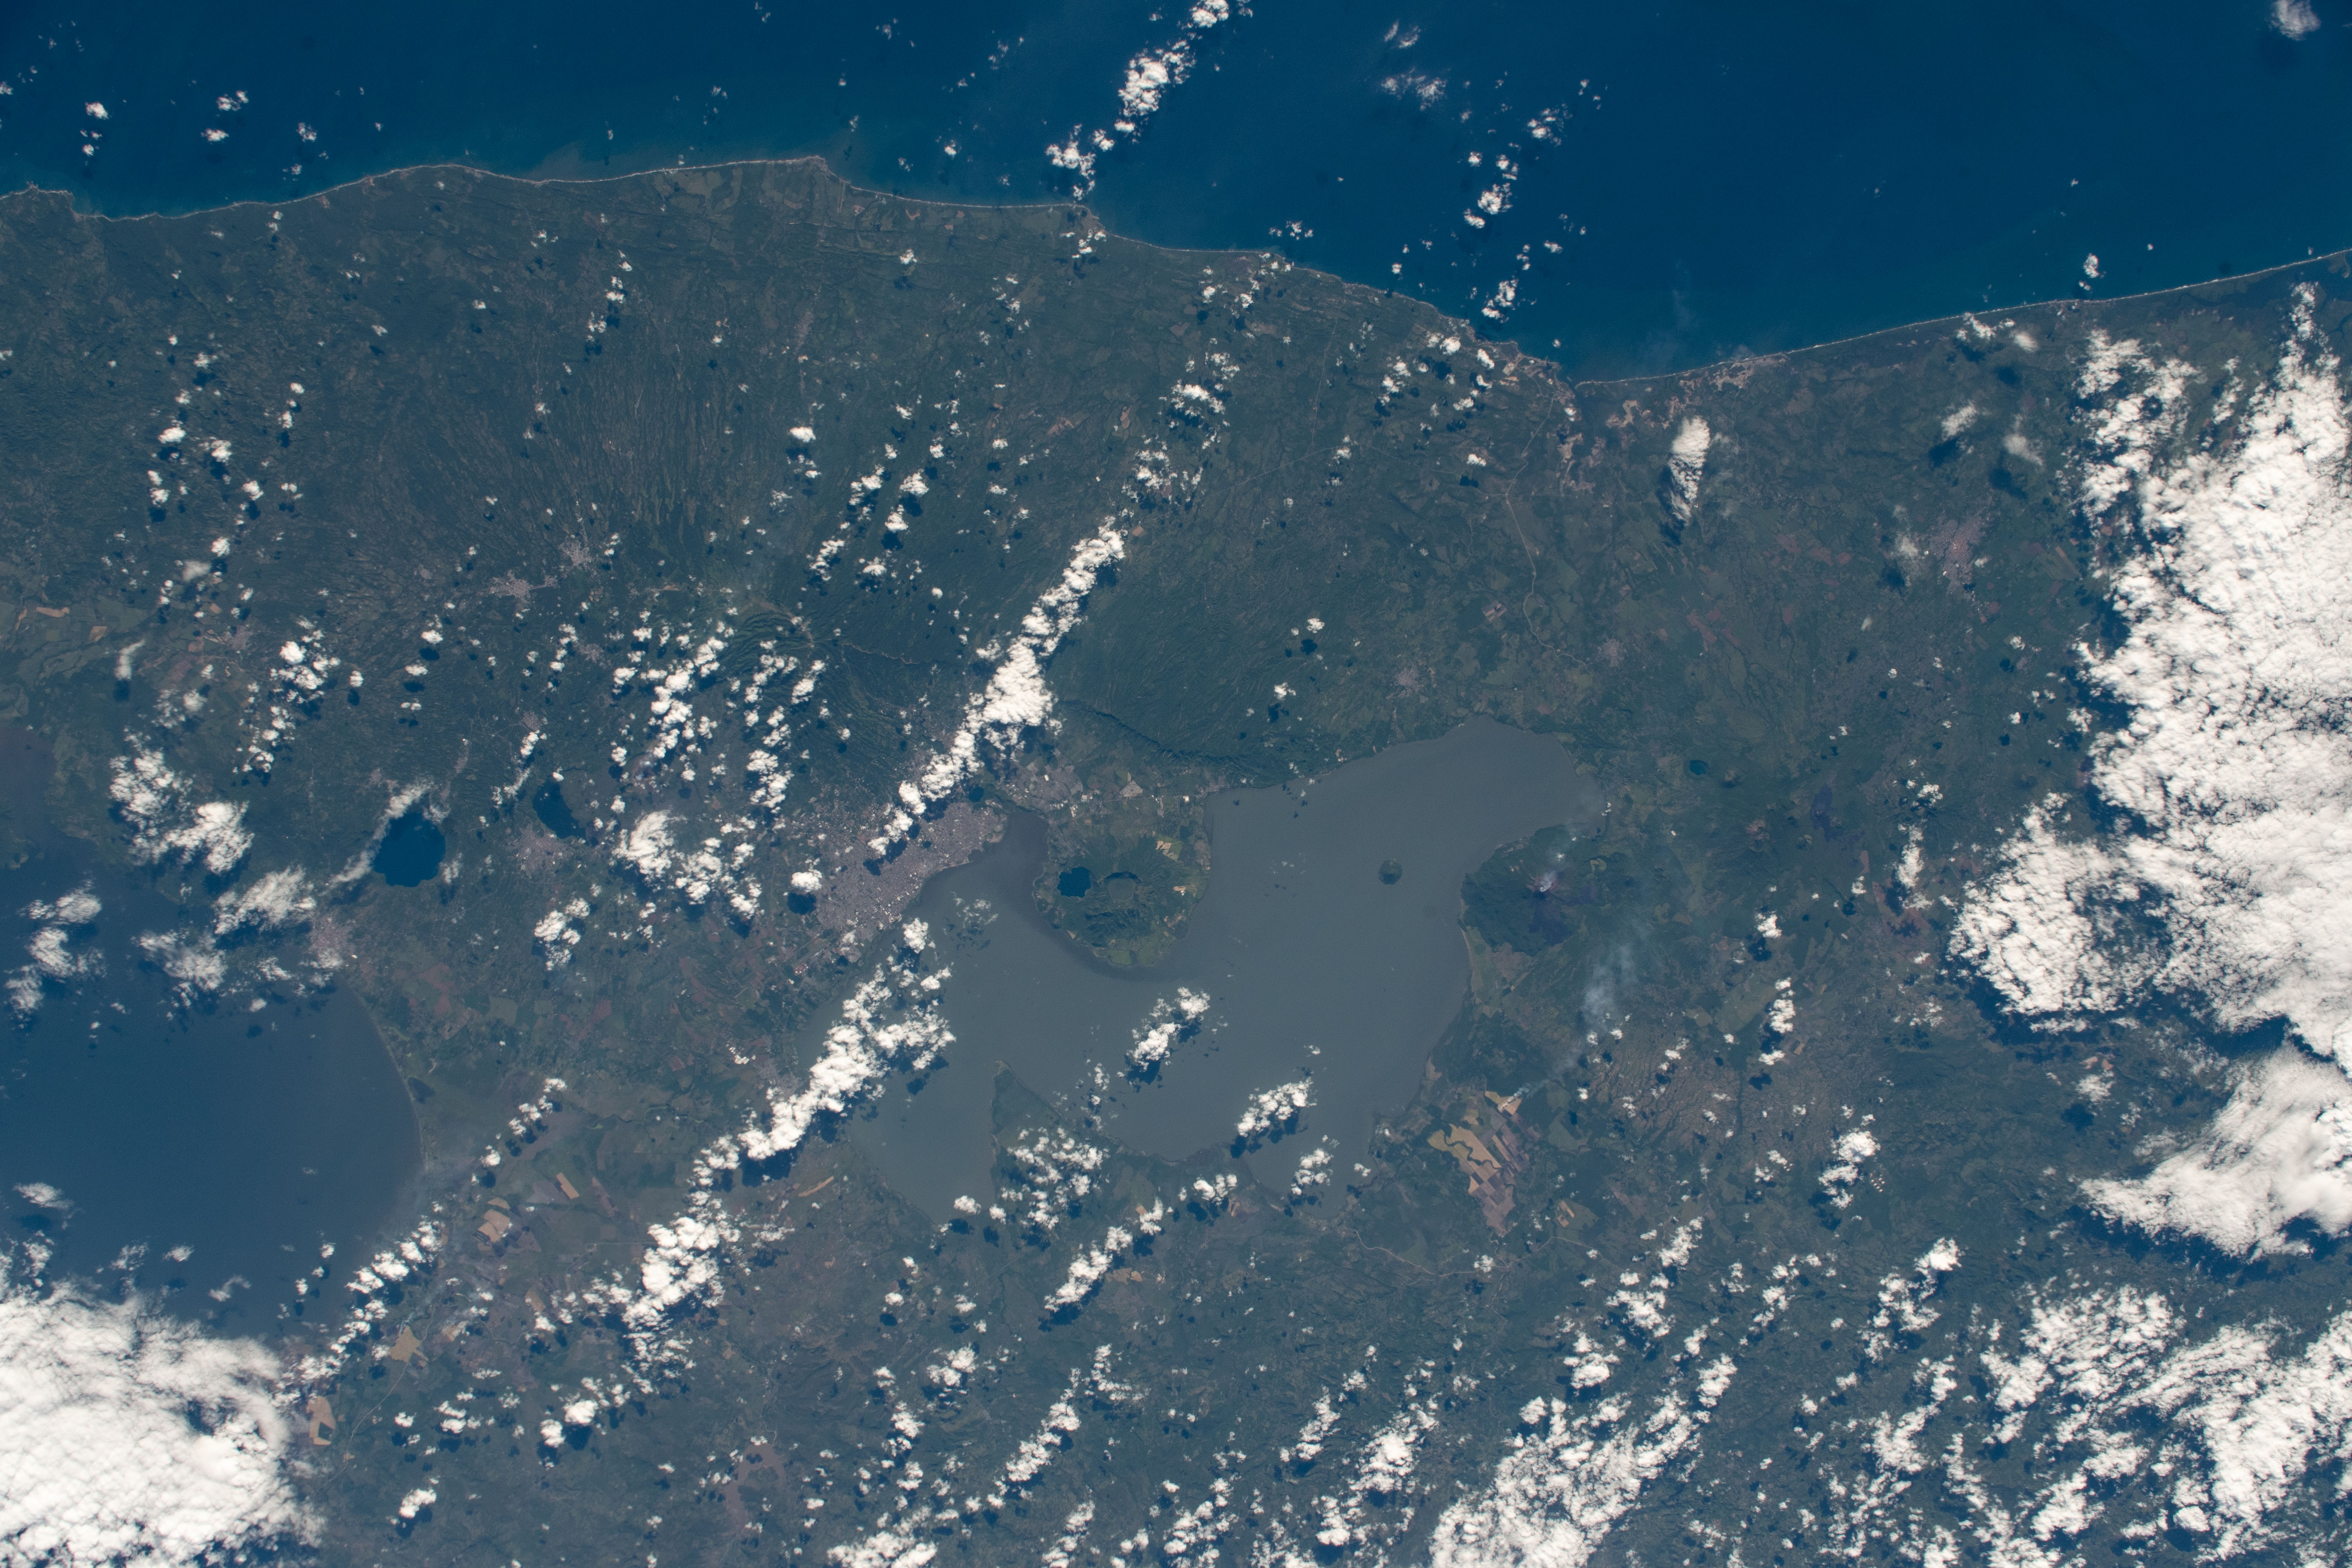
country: NICARAGUA
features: LAKE MANAGUA
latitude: 12.2
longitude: -86.4
